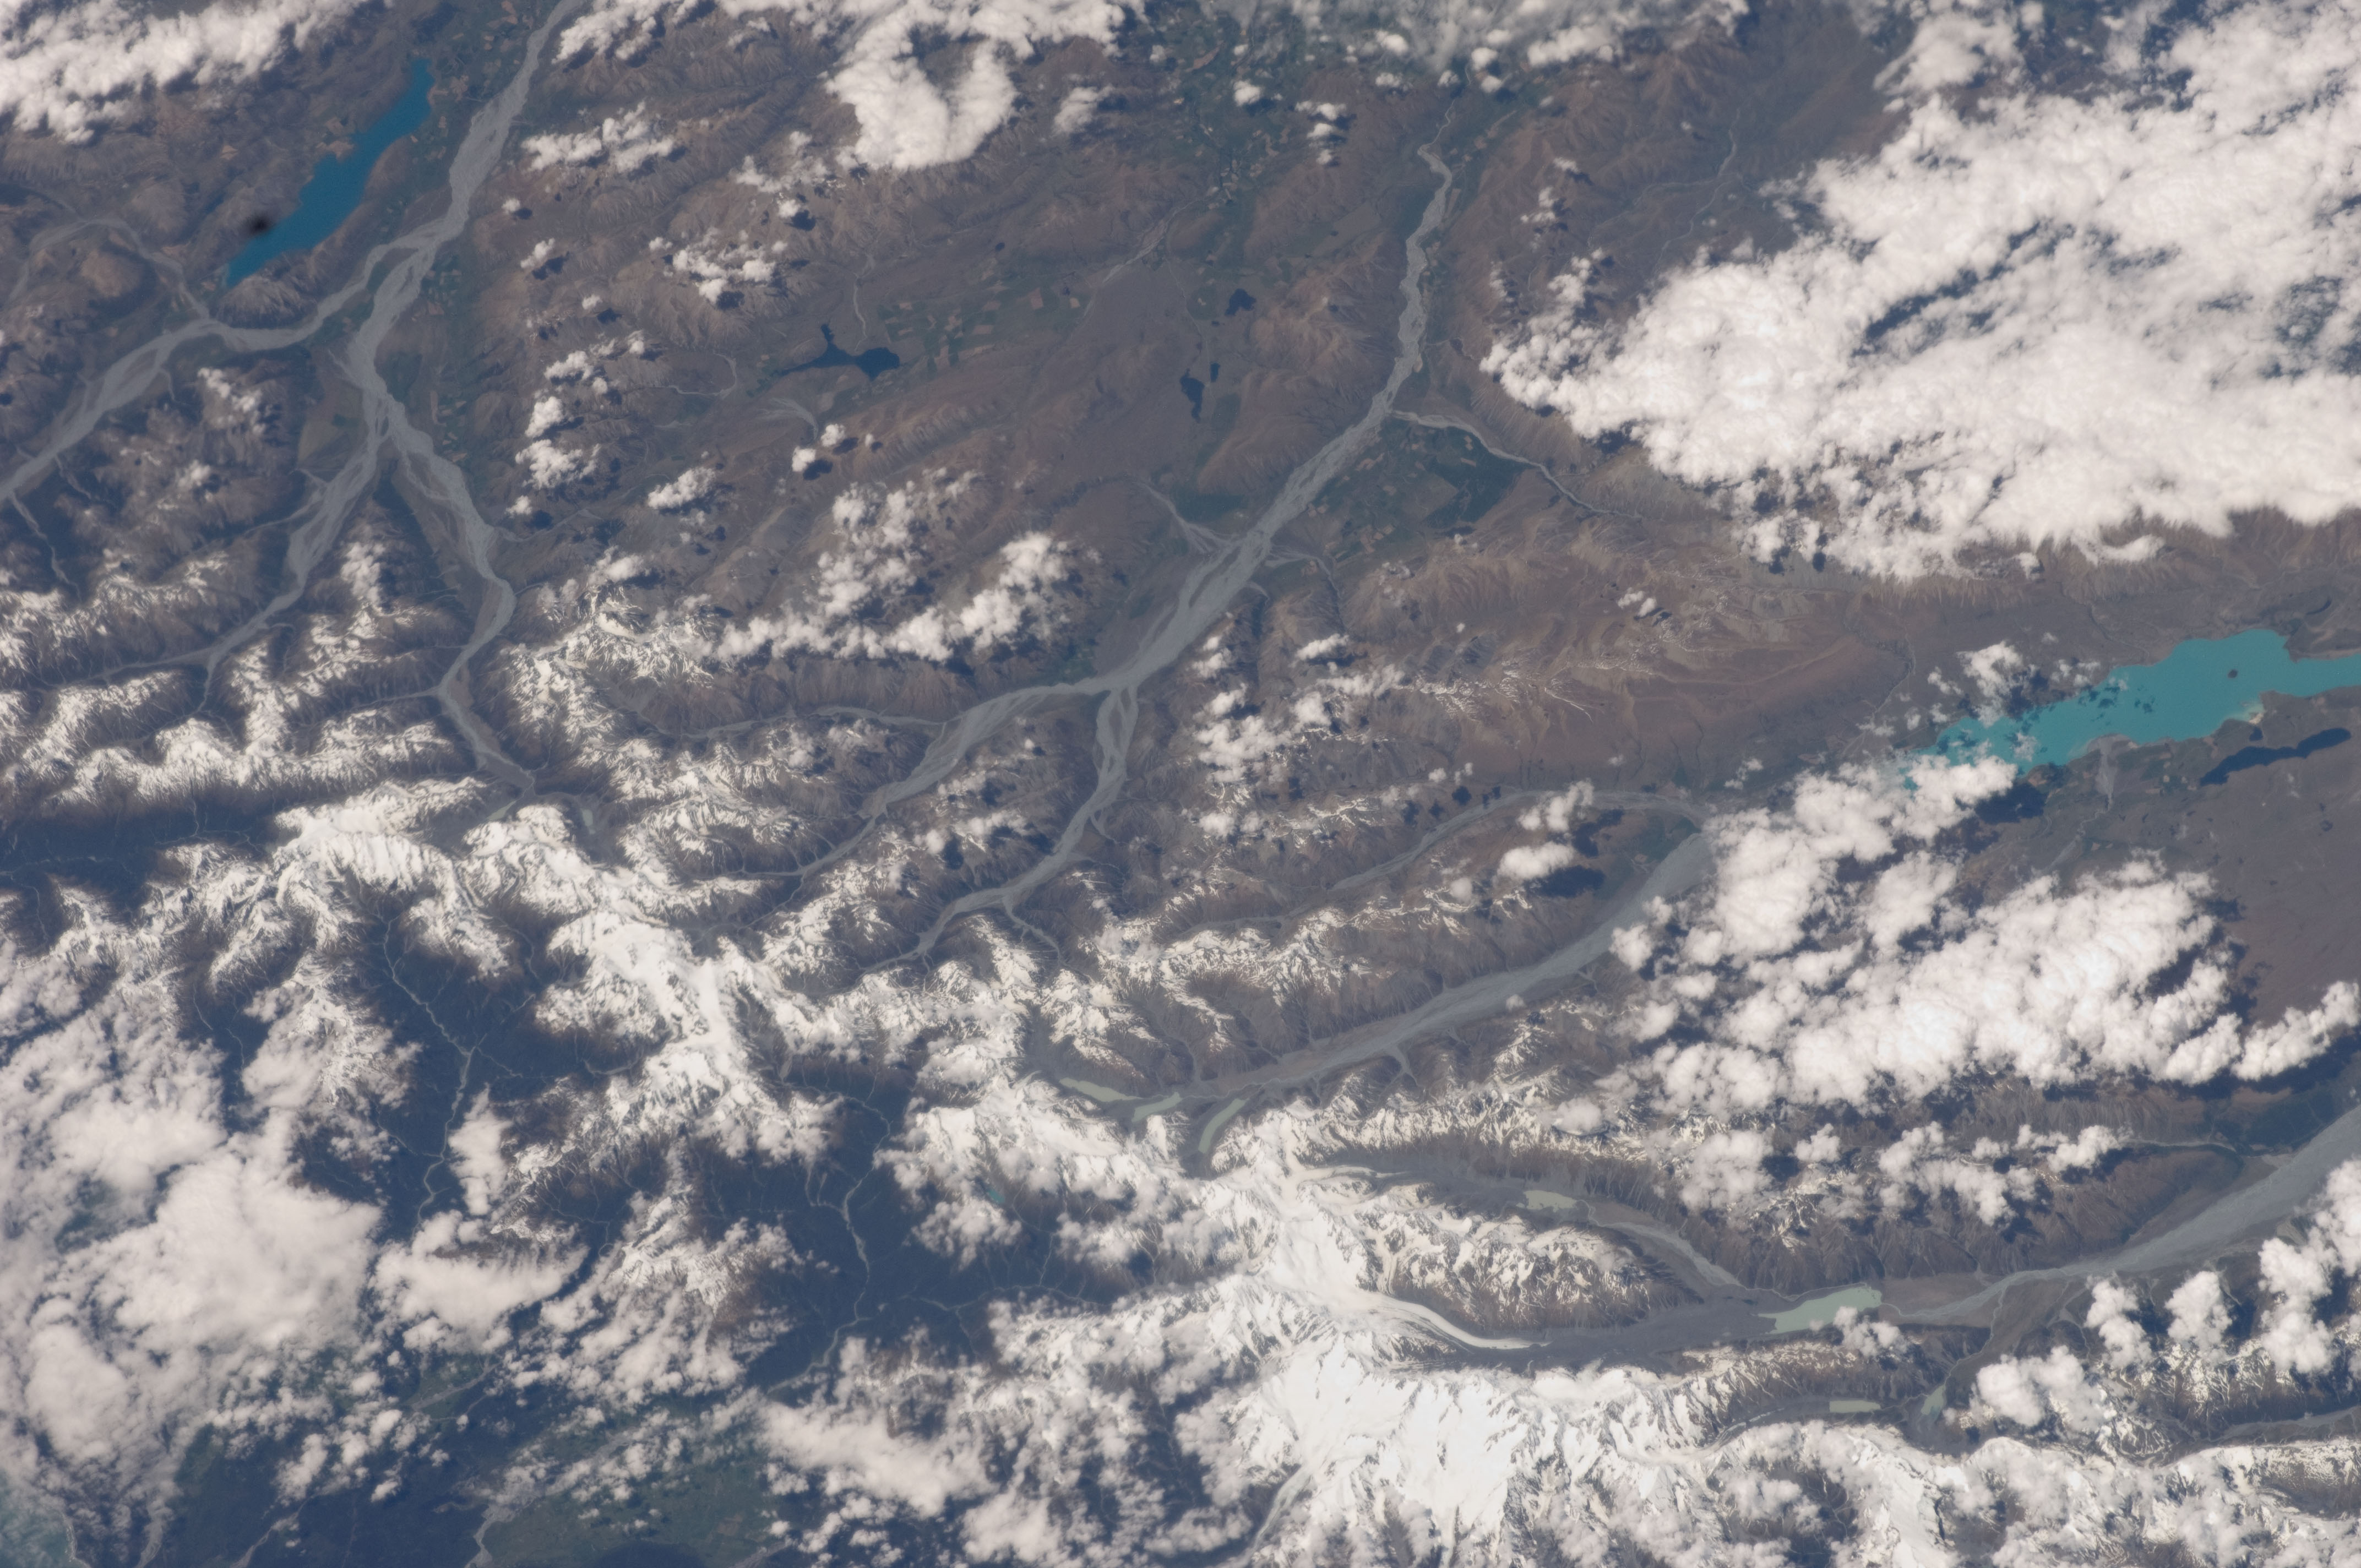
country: NEW ZEALAND-SI
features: CLYDE R., RANGITATA R., S. ALPS, CLYDE R., L. TEKAPO, RANGITATA R.
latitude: -43.5
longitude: 170.7
